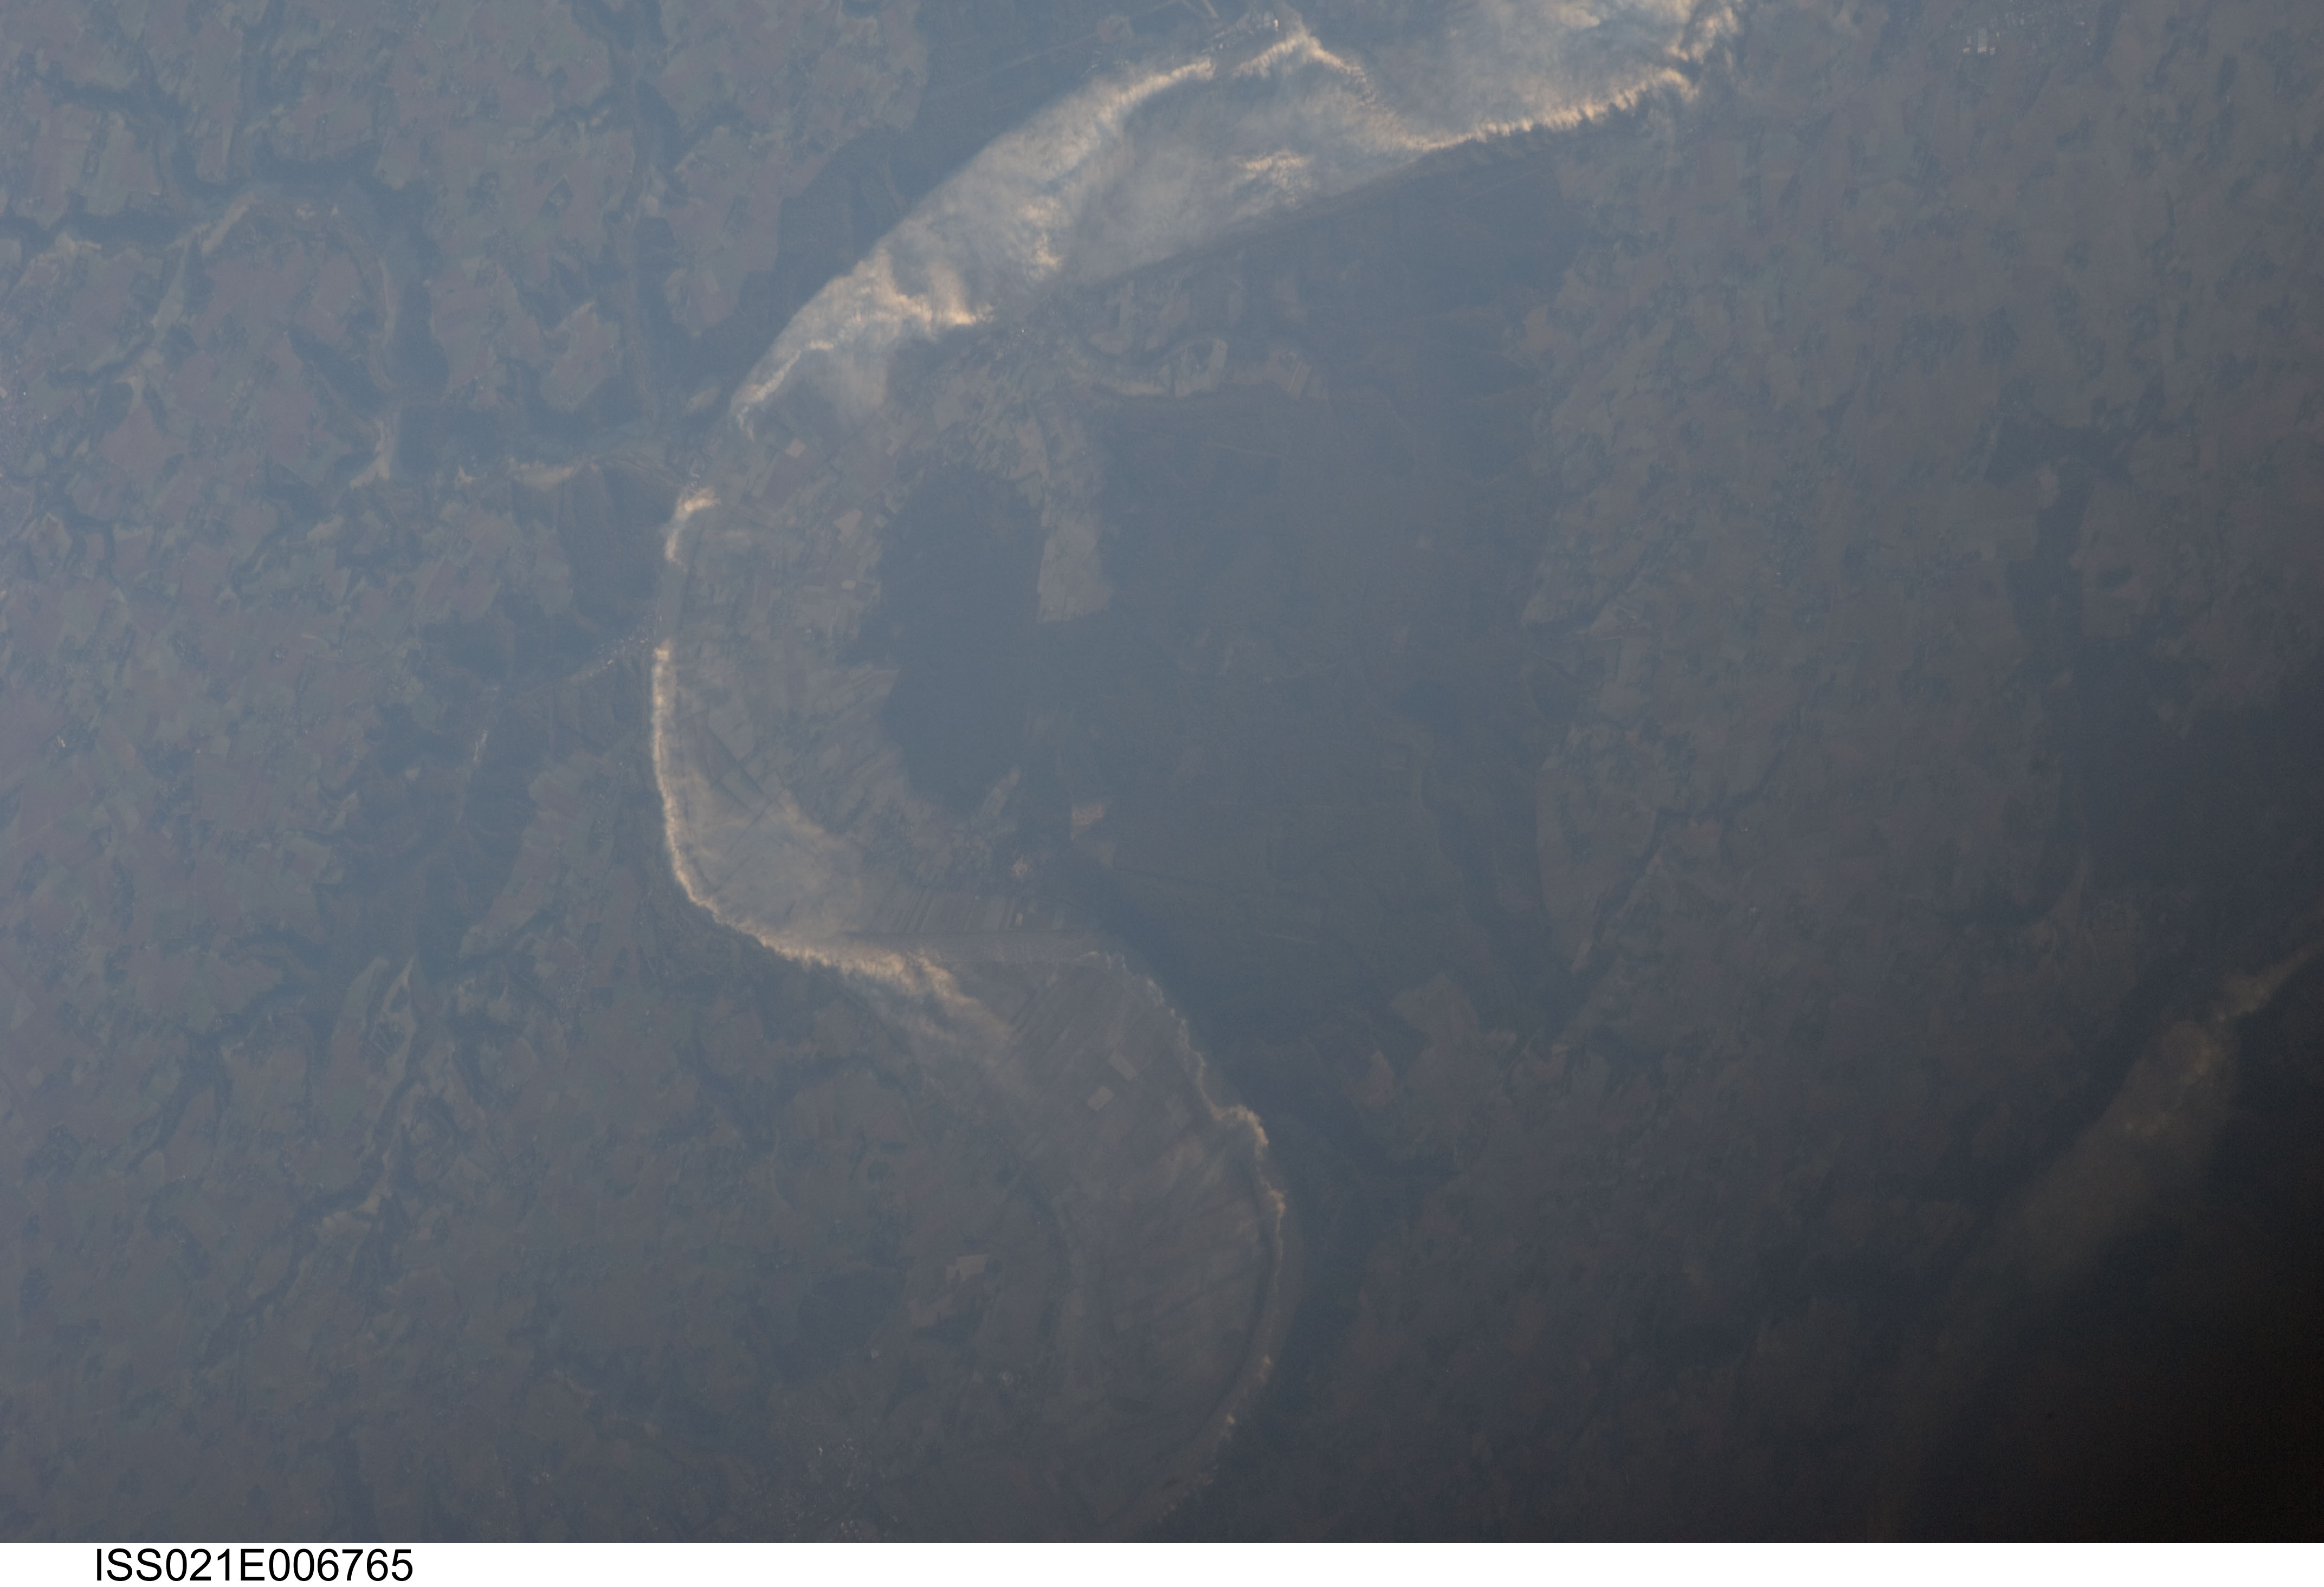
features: ROUEN,RIVER SEINE,FORET DOMANIALE DE BROTONNE,QUILLEBEUF-SUR-SEINE
